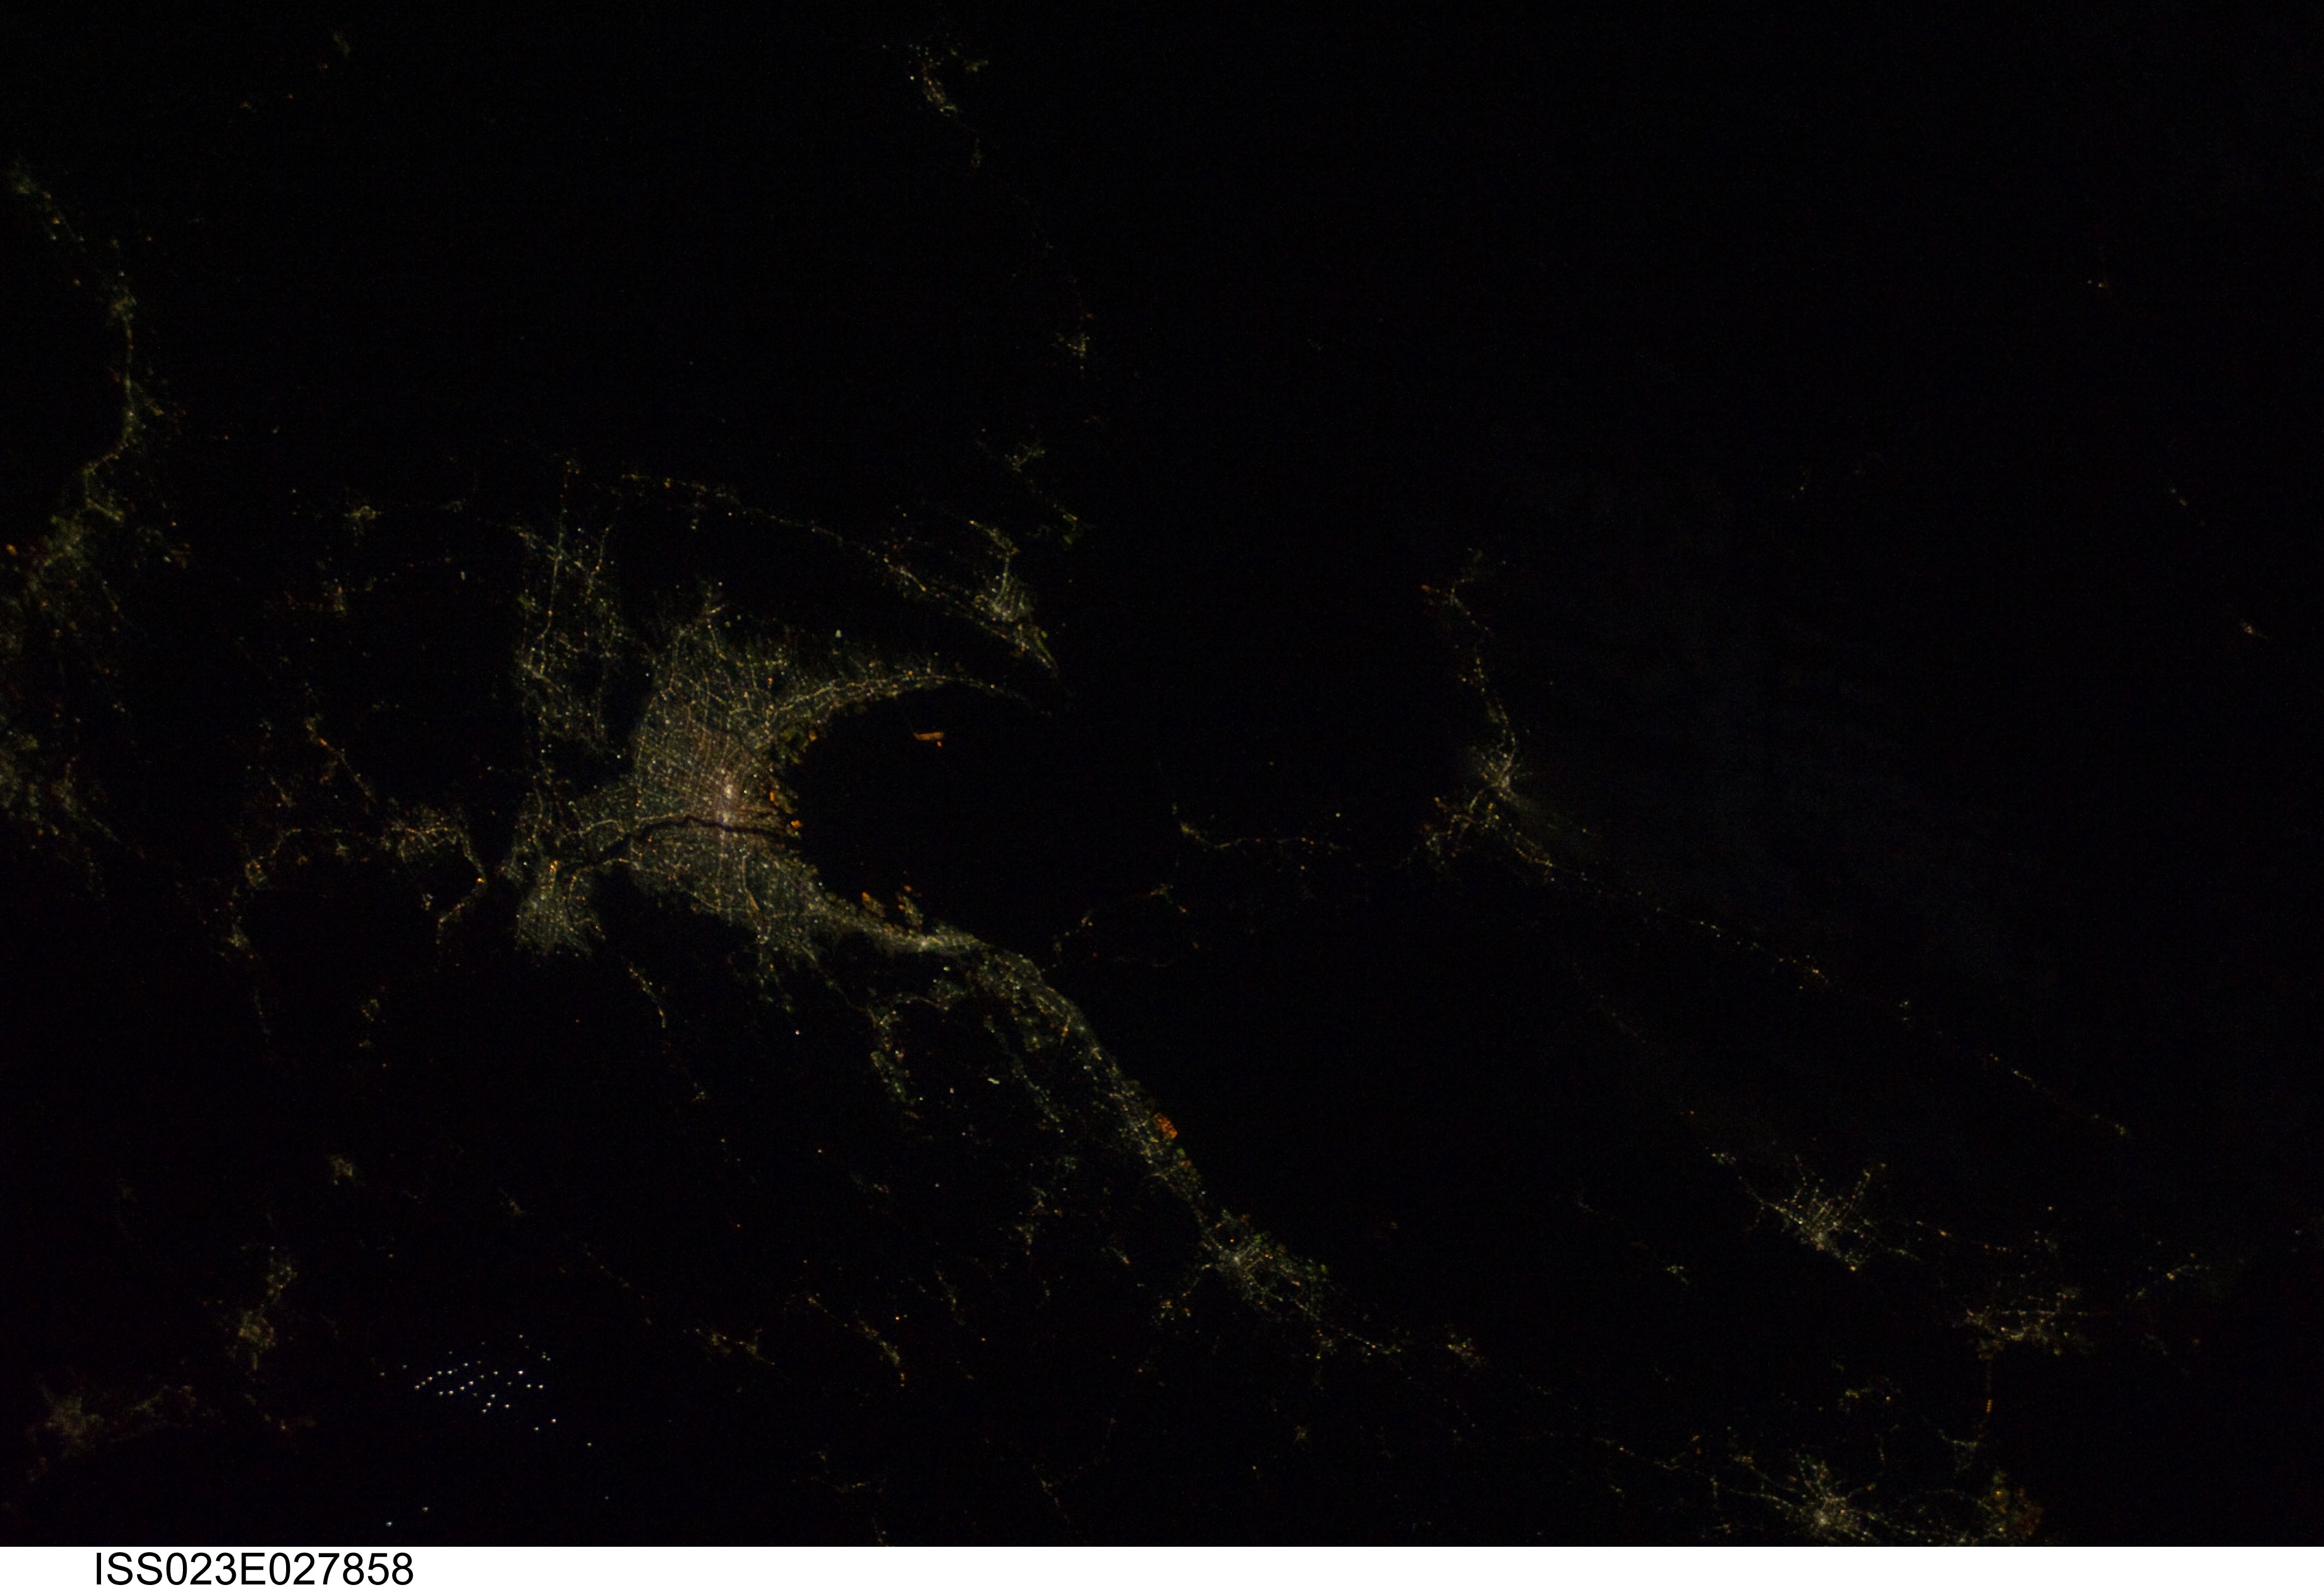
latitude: 34.7
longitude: 135.5
